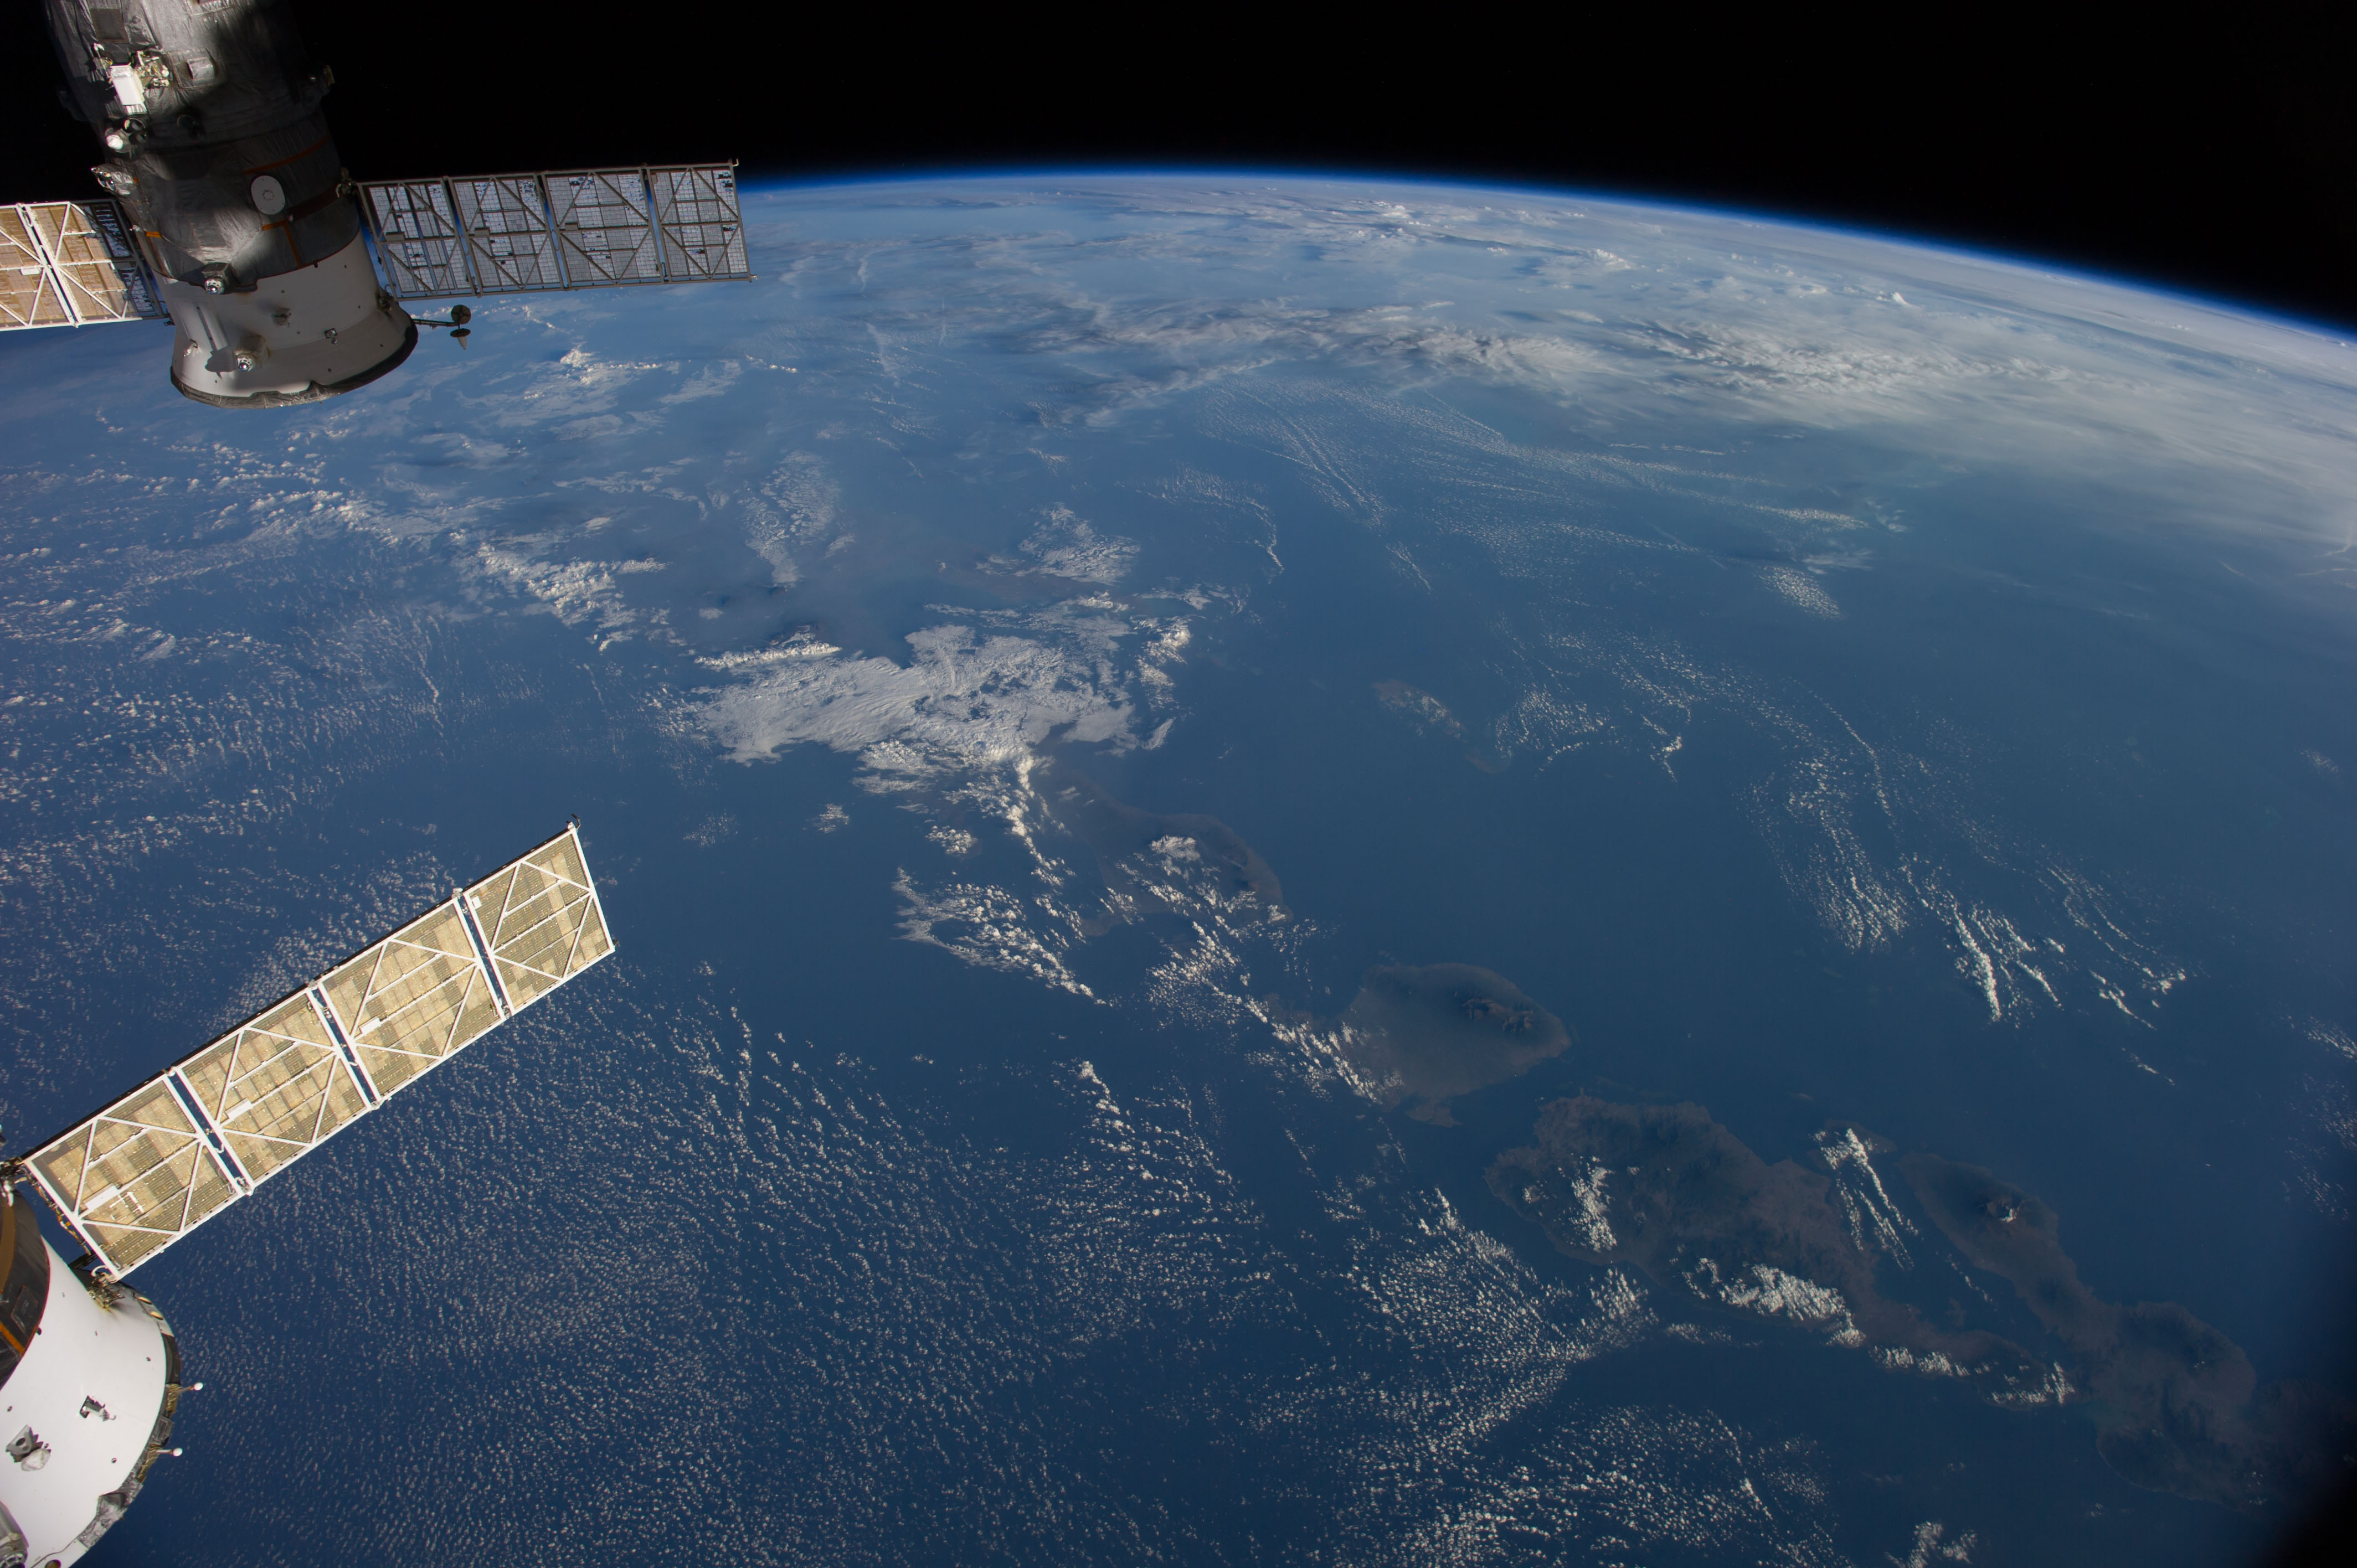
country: INDONESIA
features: BALI, W. NUSA TENGGARA, BALI S., JAVA S., ATMOSPHERIC LIMB
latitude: -8.5
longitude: 115.0
